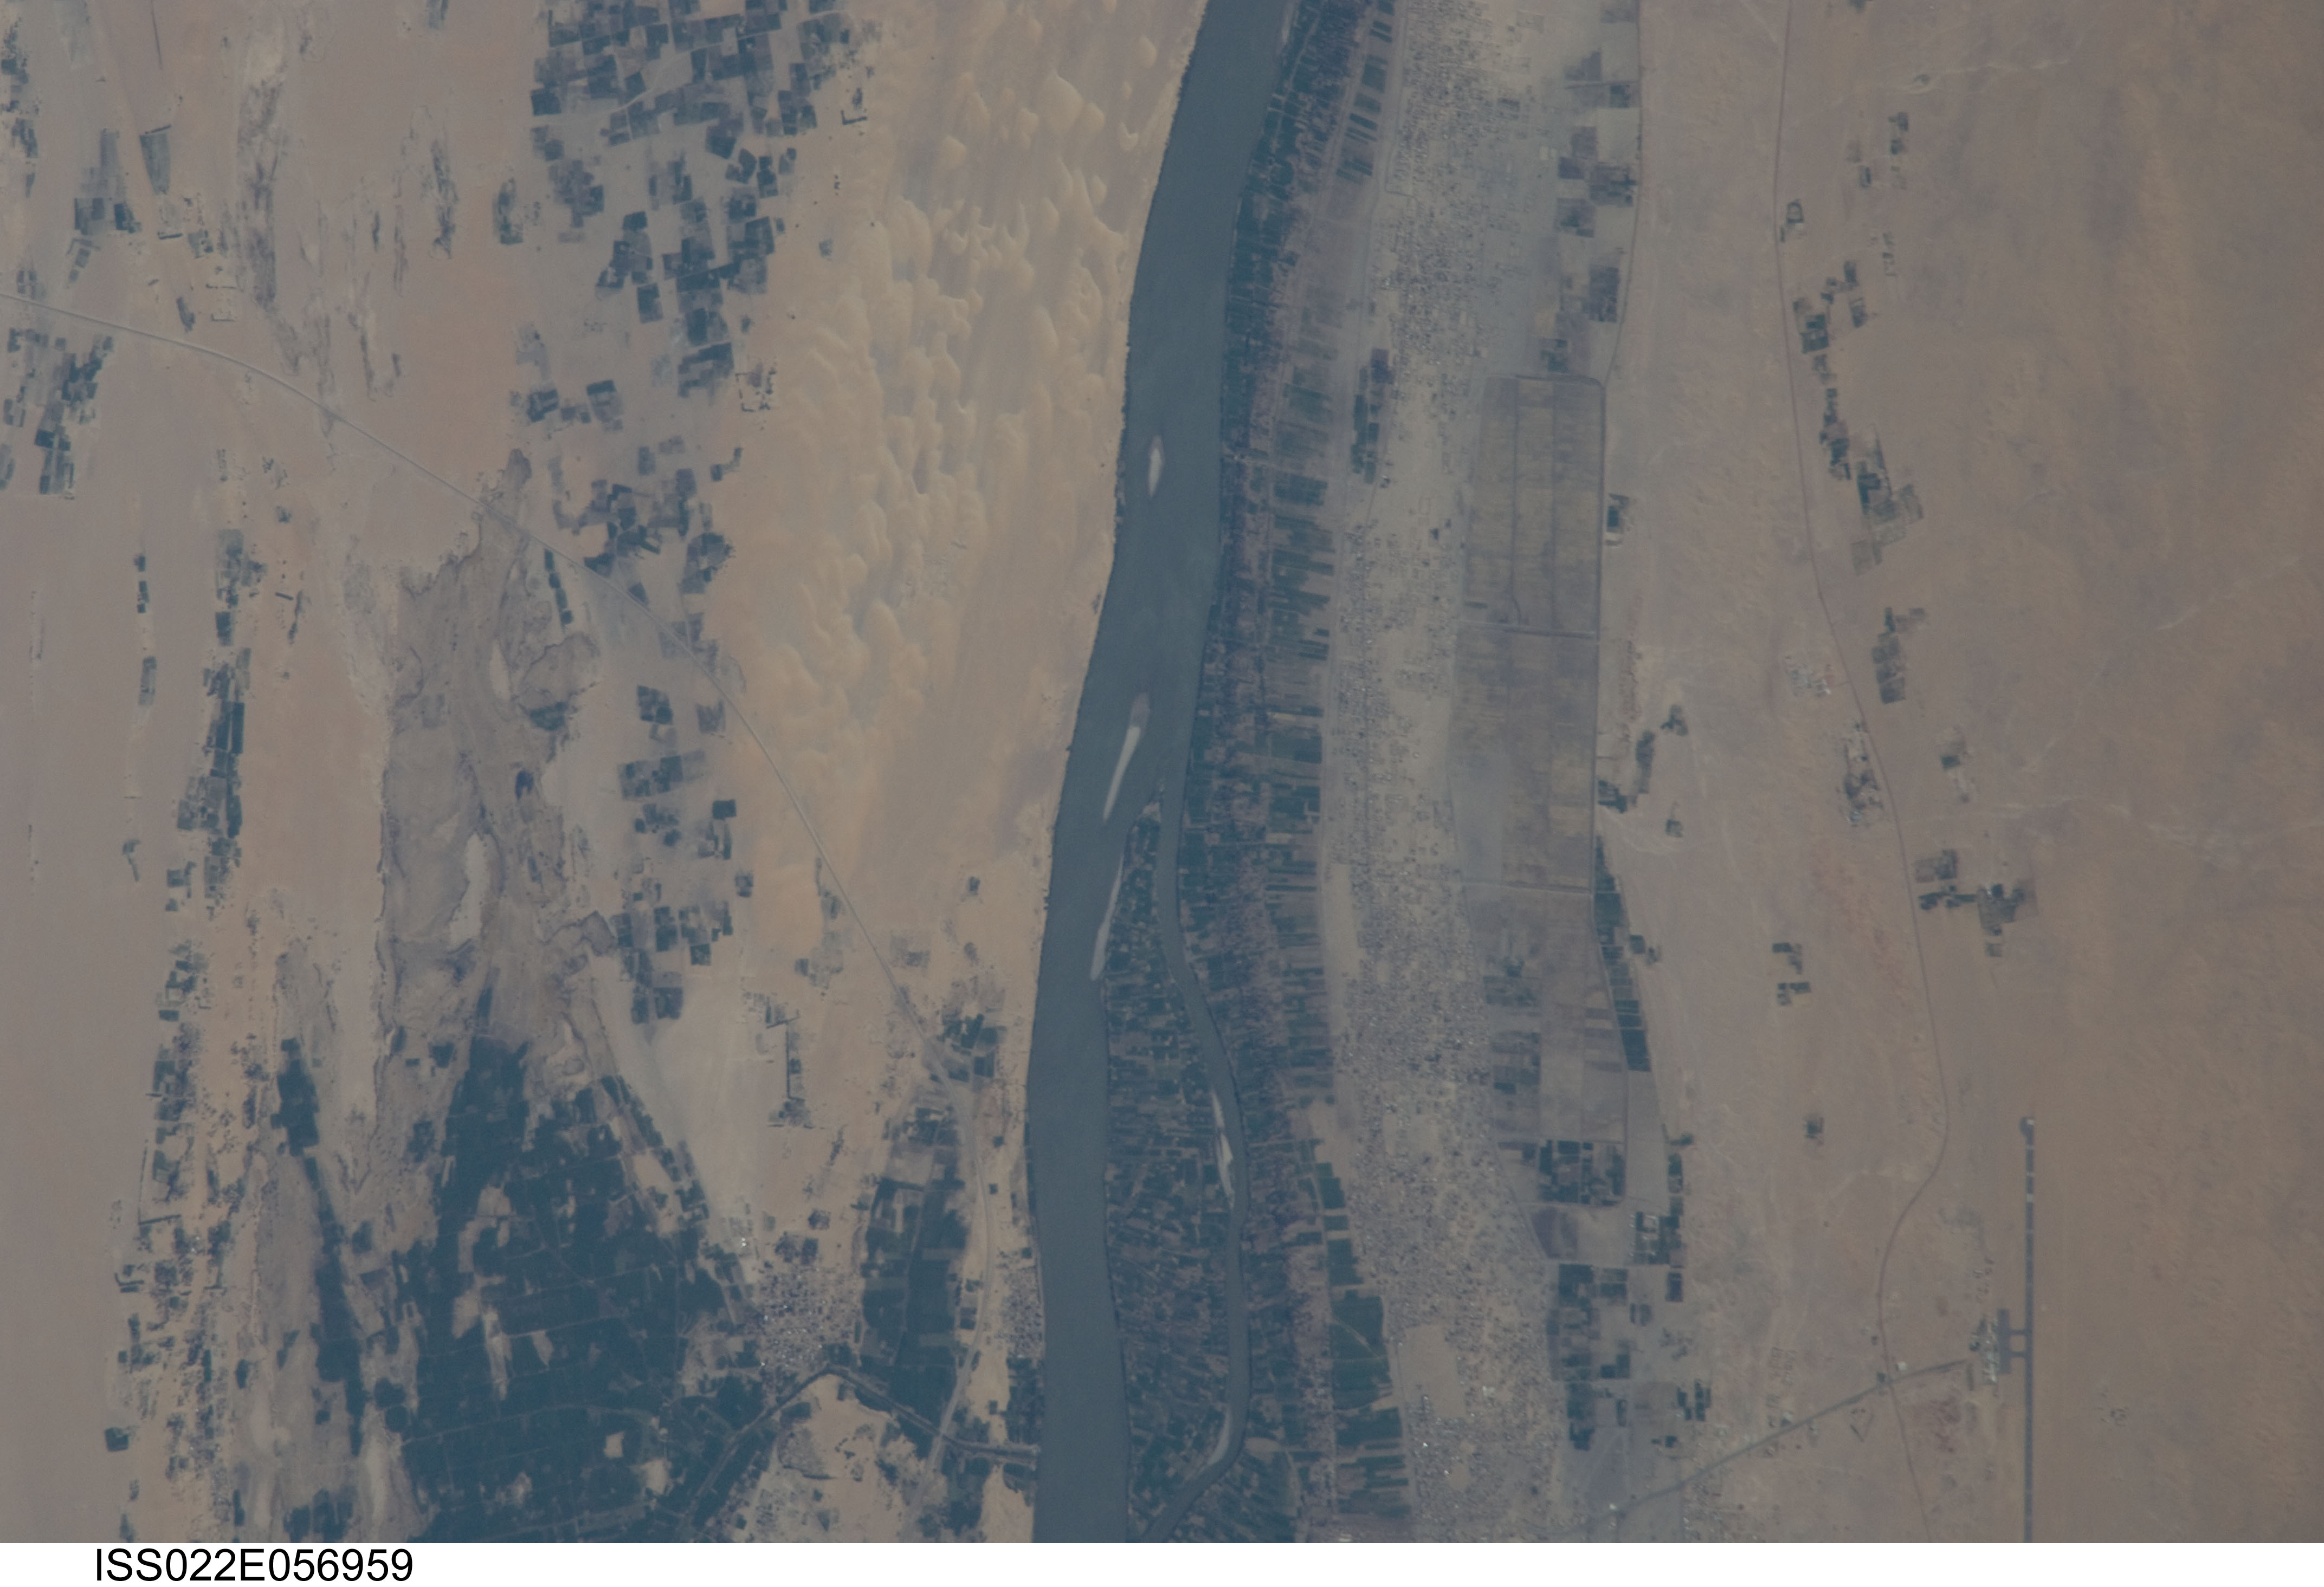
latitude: 19.1
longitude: 30.5
